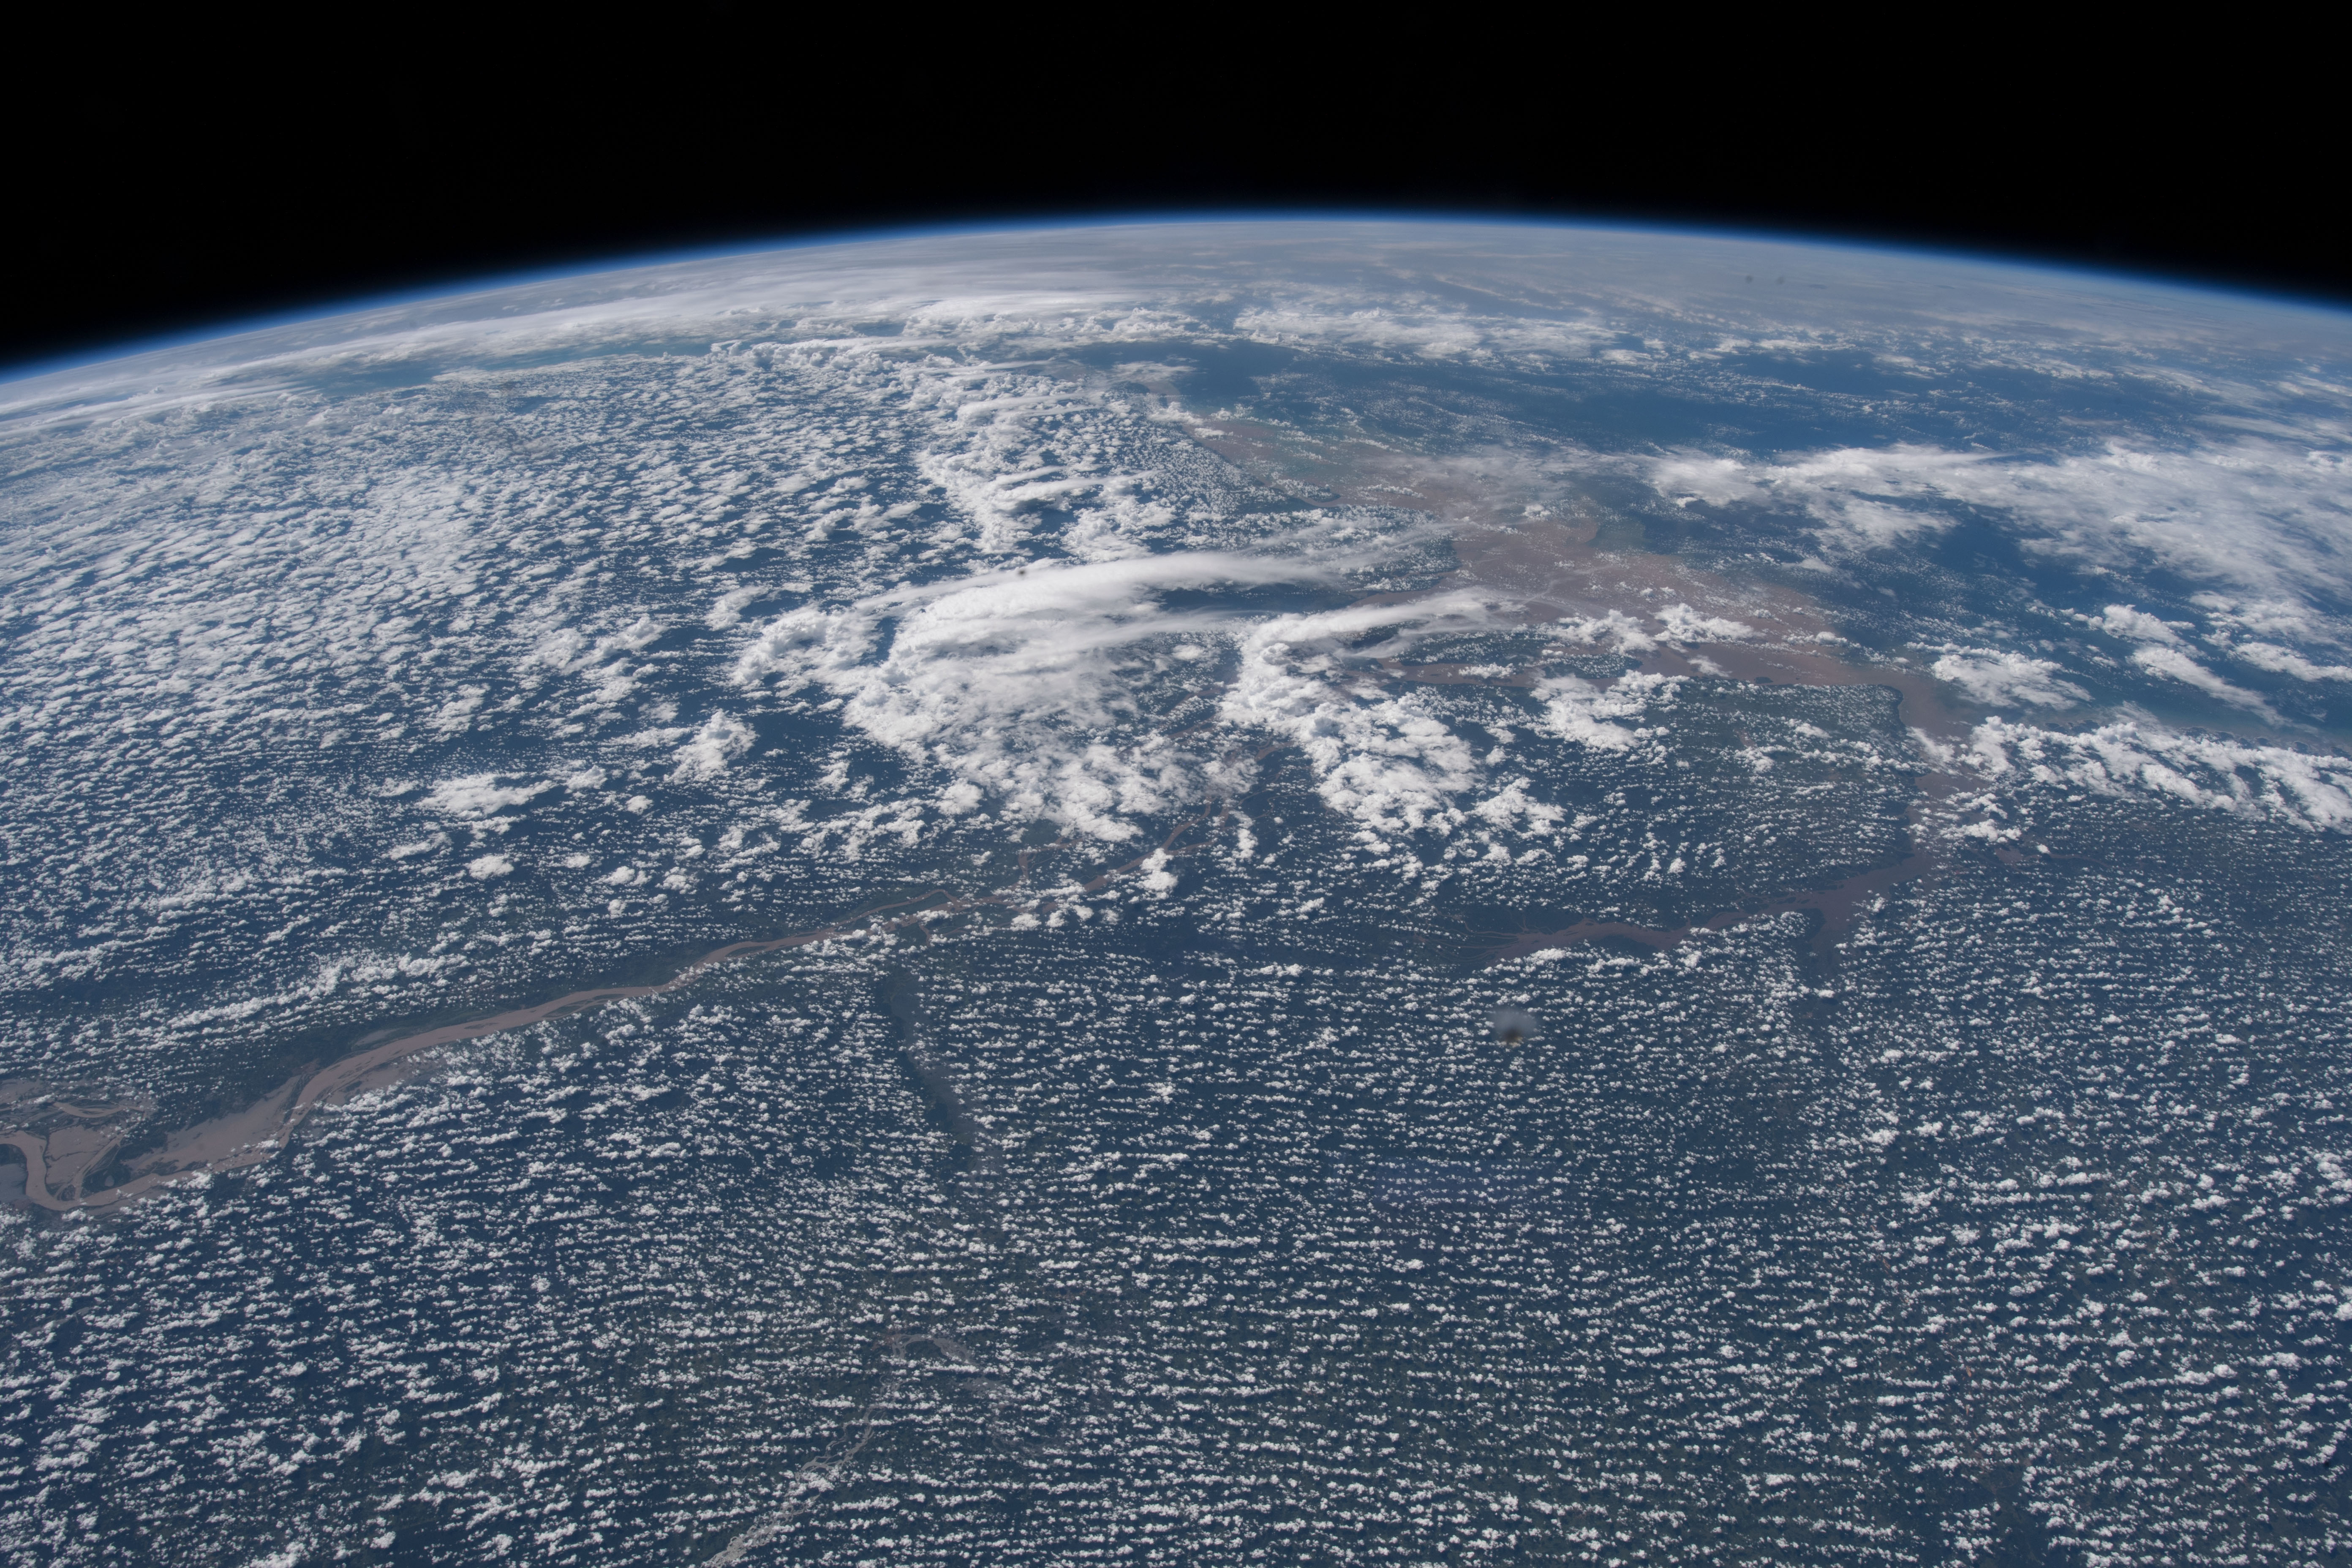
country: BRAZIL
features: AMAZON RIVER, URARIA LAKE, AMAZON RAINFOREST, EARTH LIMB
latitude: -2.0
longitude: -51.7
